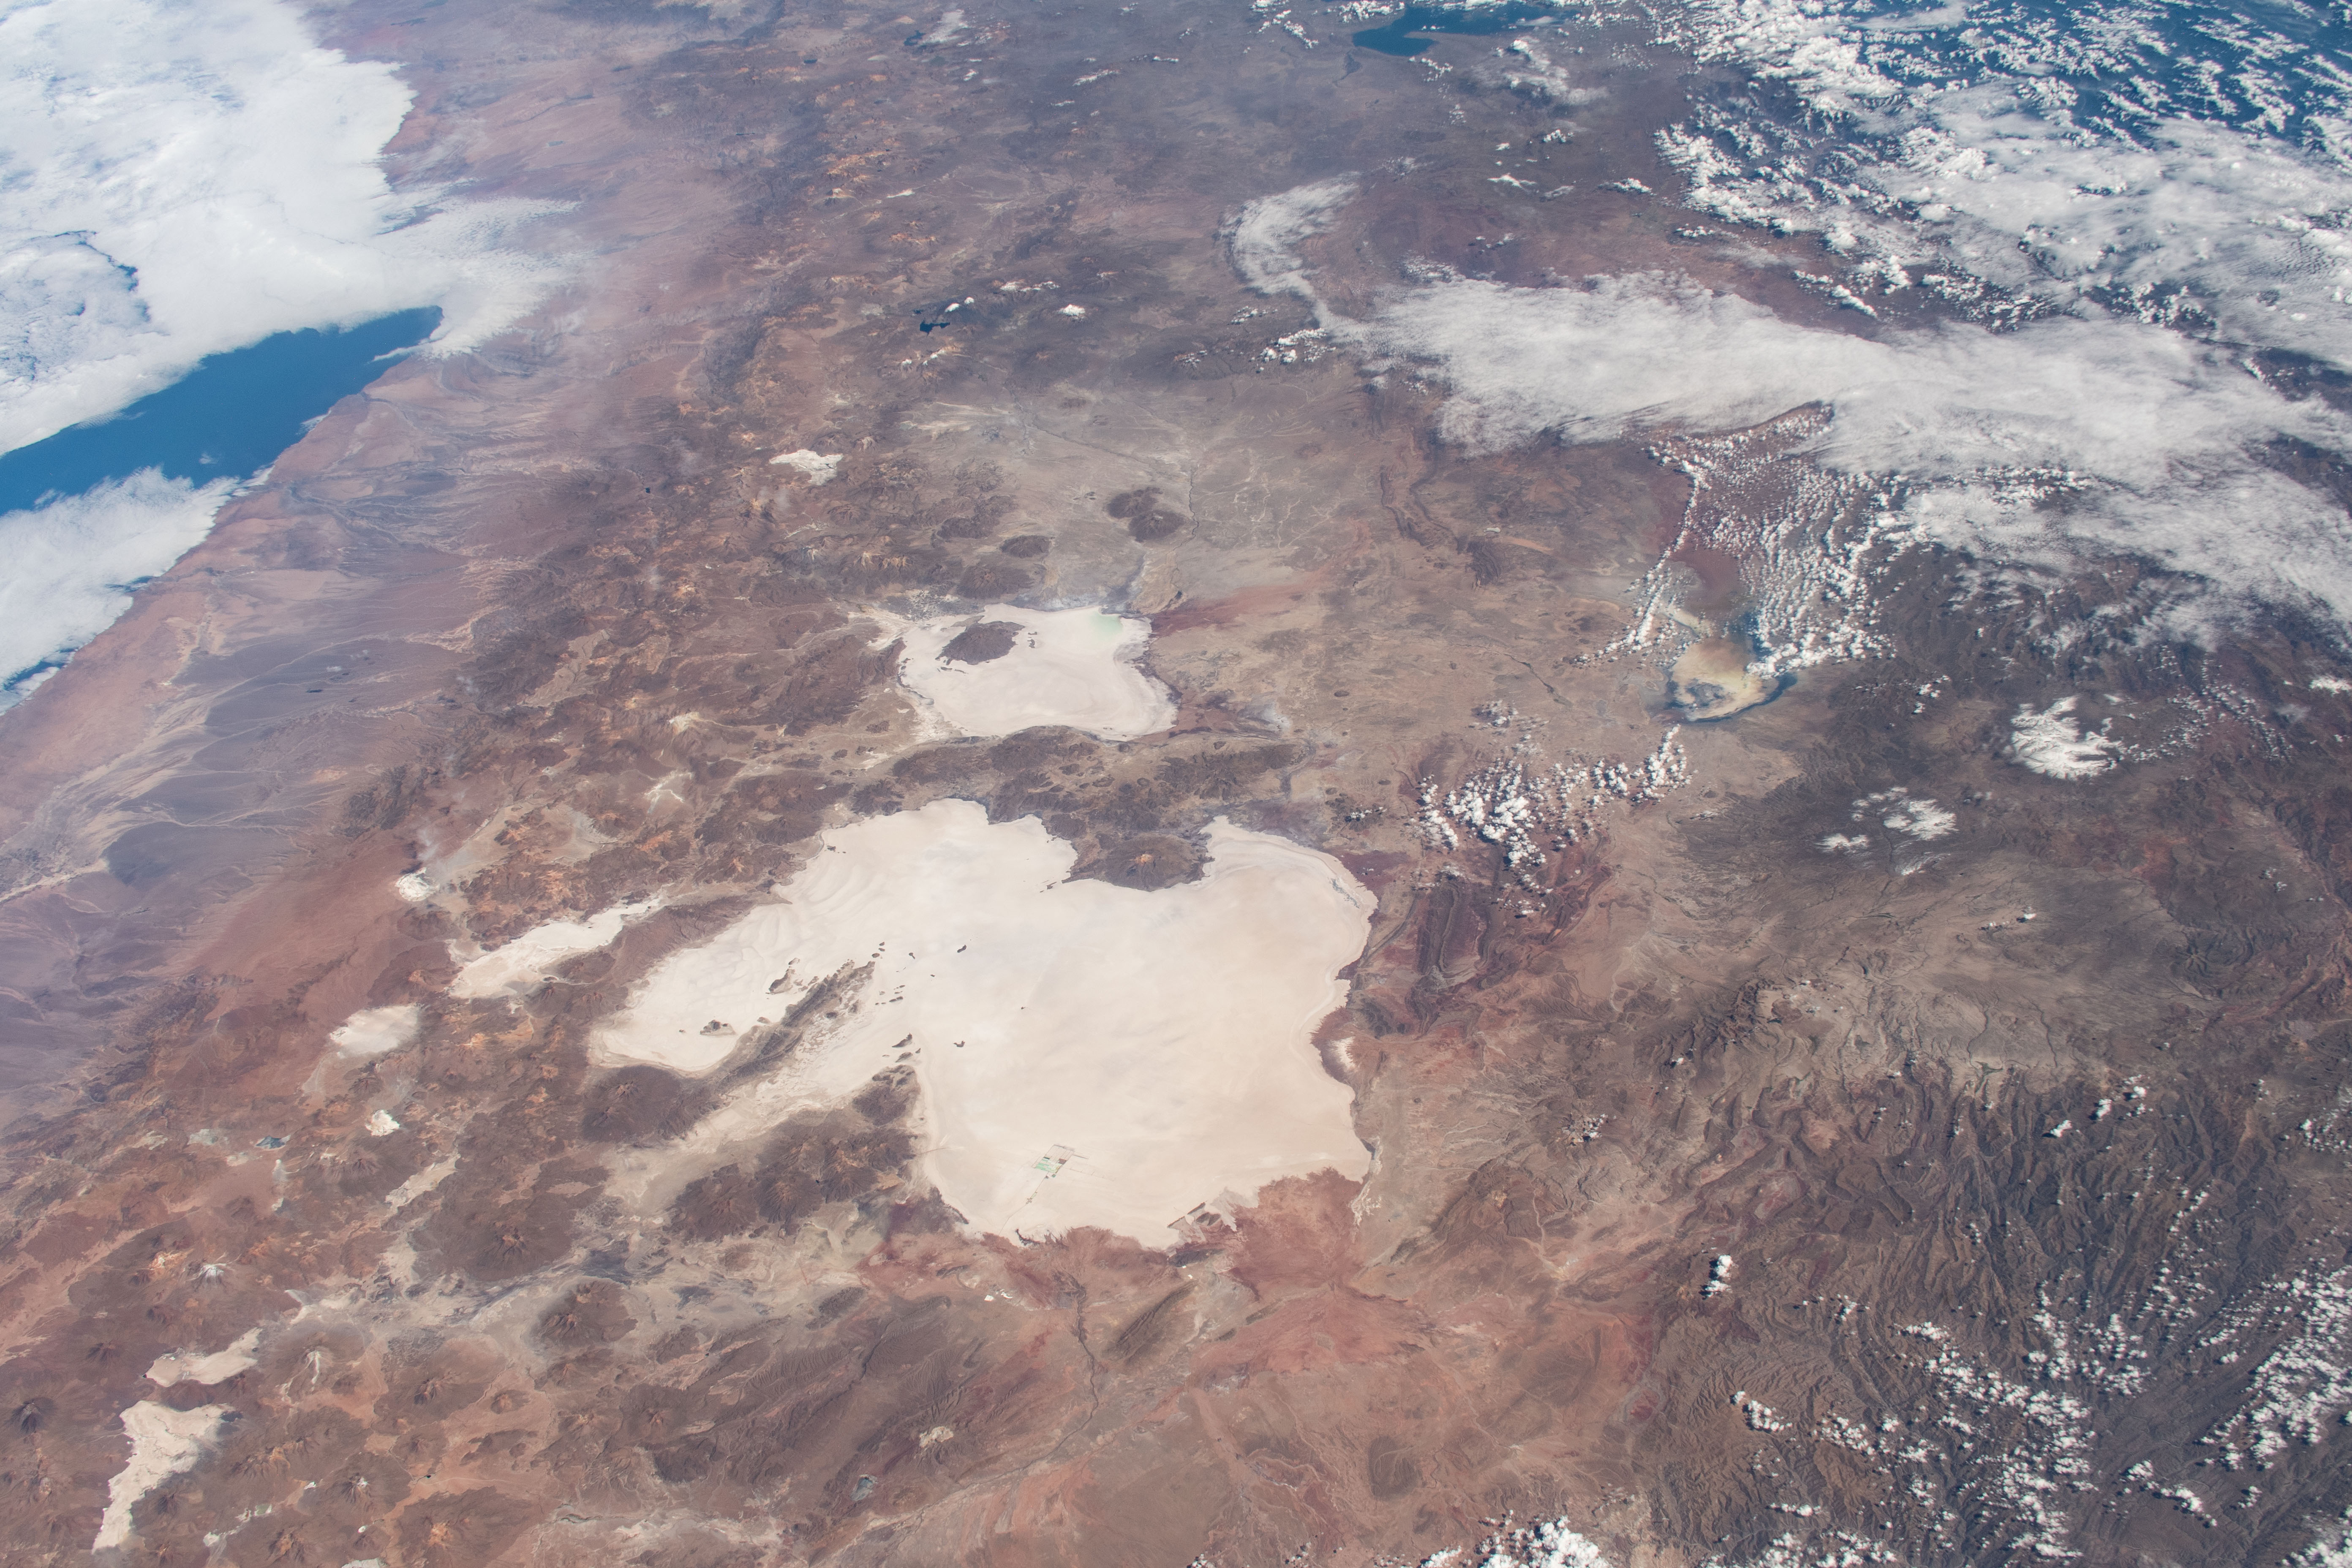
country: BOLIVIA
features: THE ANDES, SALAR DE UYUNI DESERT, CORDILLERA REAL MOUNTAINS
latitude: -19.5
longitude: -67.5
